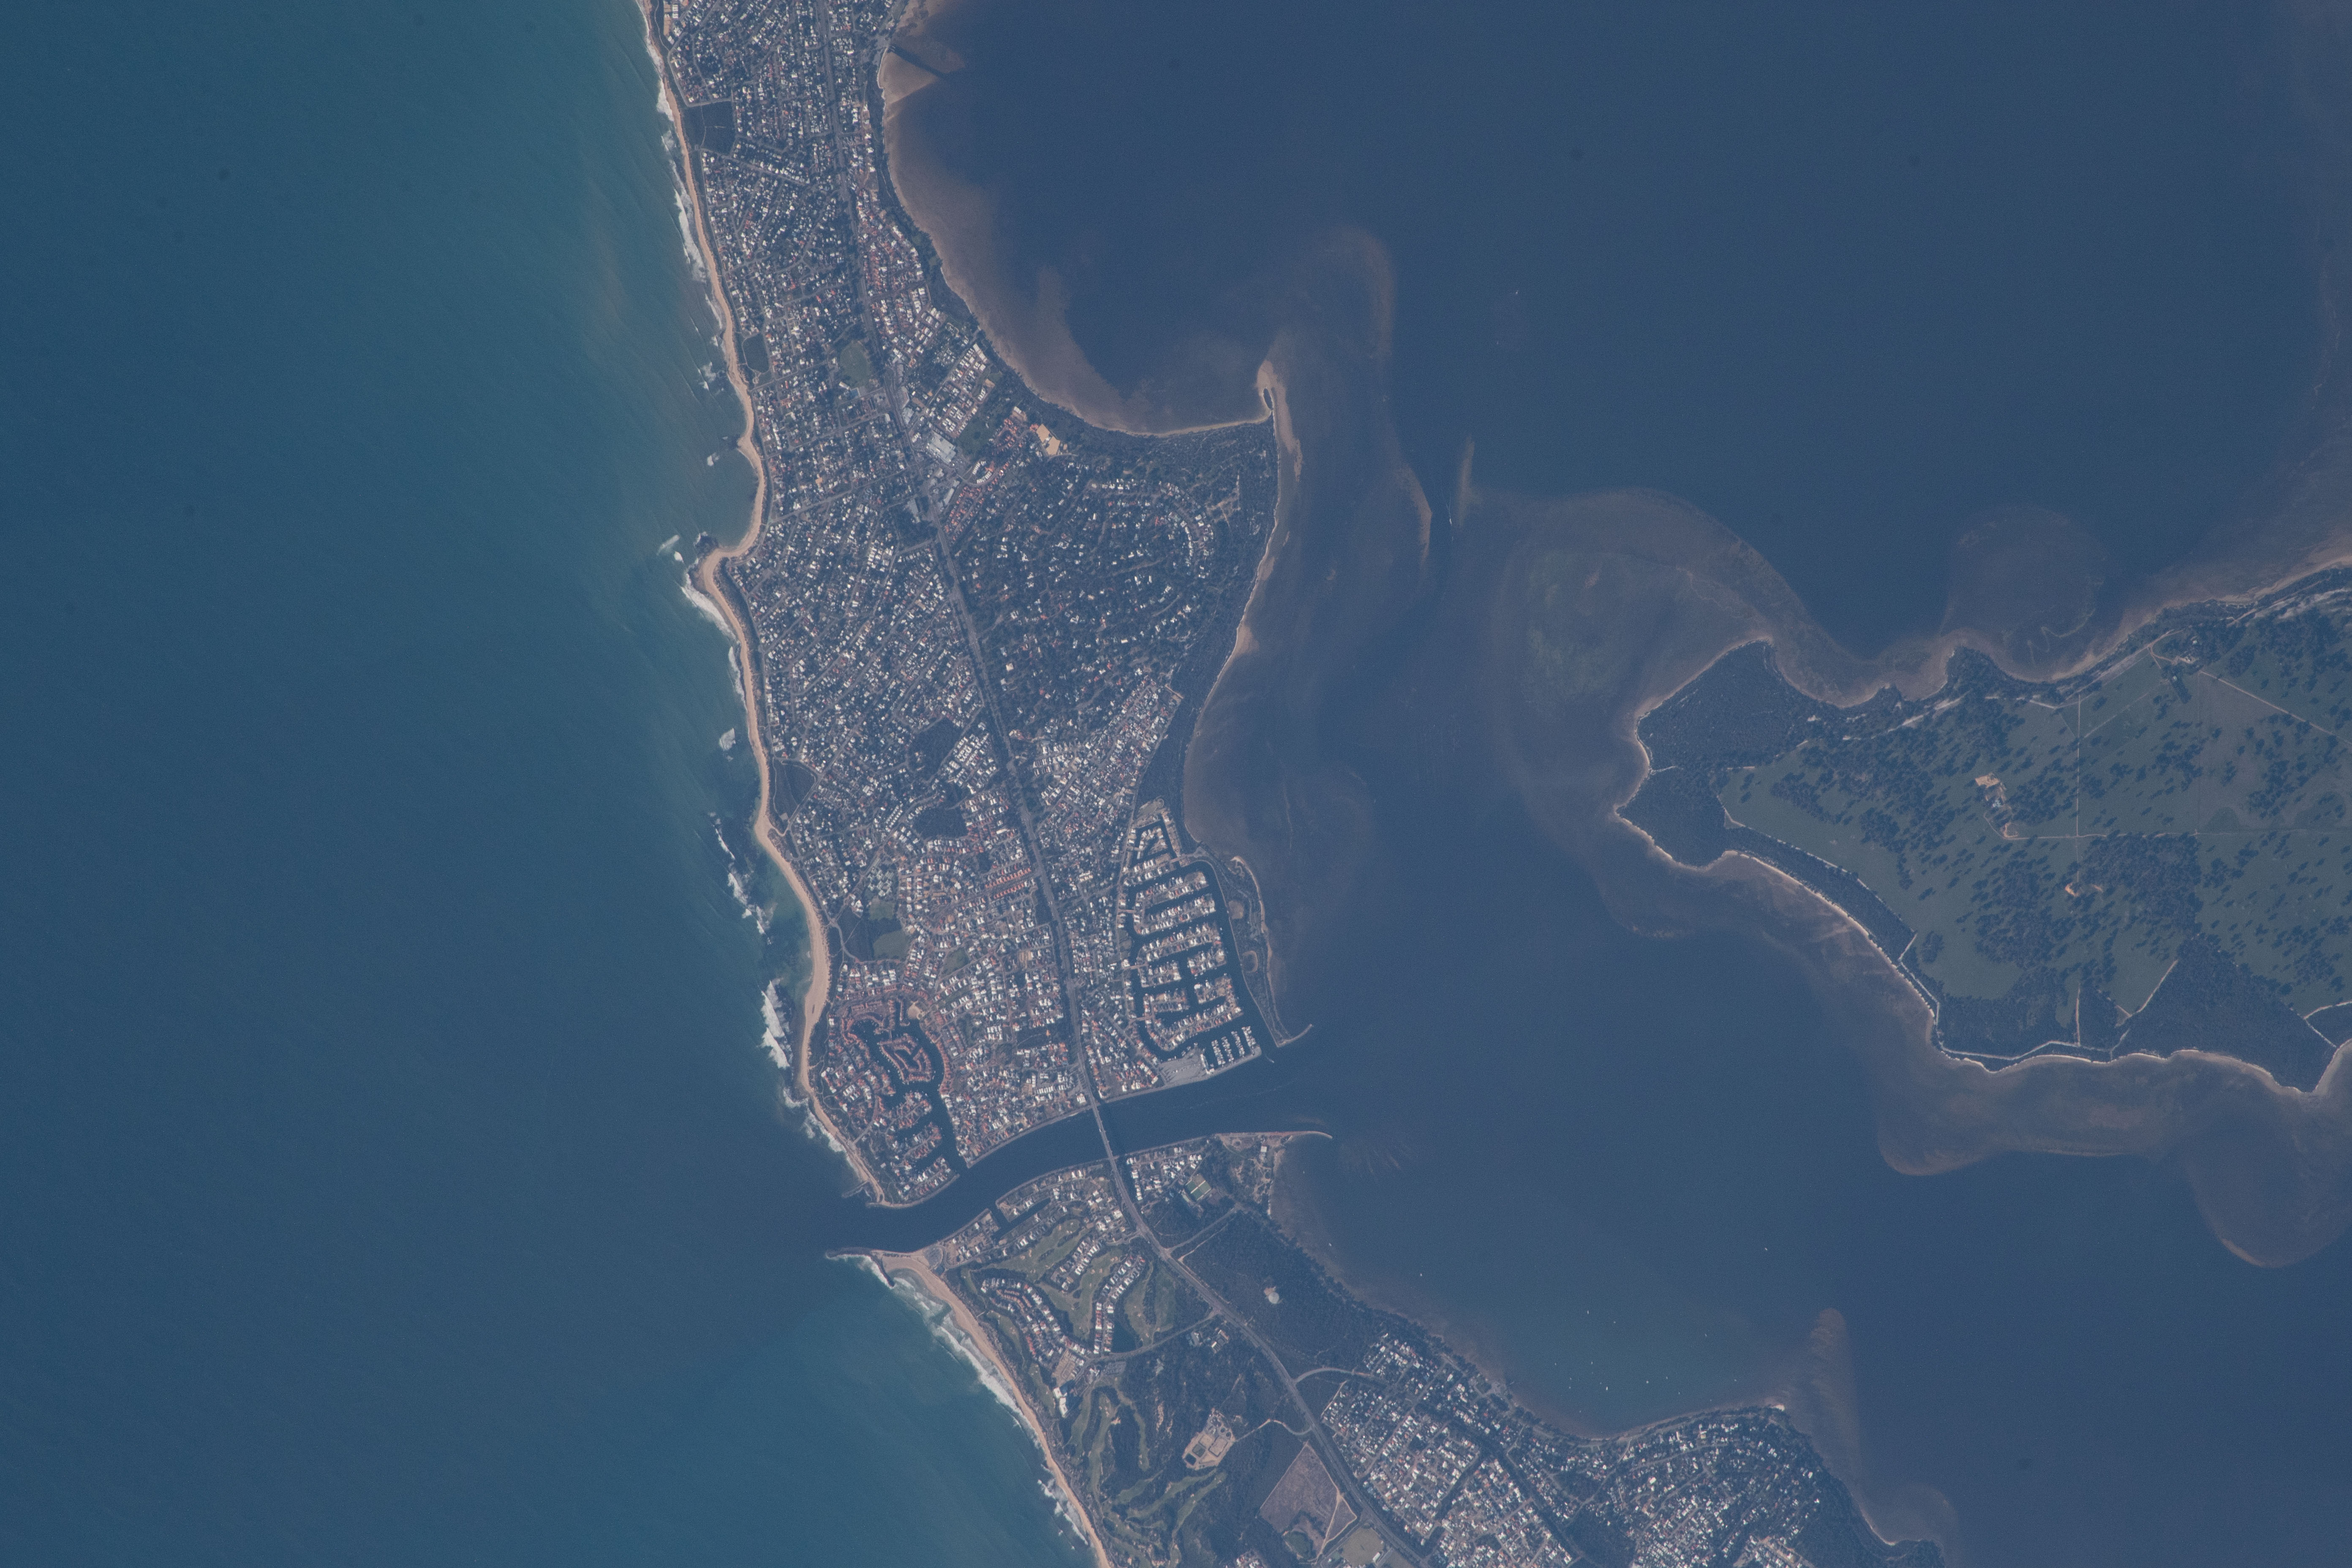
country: AUSTRALIA-WA
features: ESTUARY, DAWESVILLE CHANNEL, WANNANUP, AUSTRALIA
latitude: -32.6
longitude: 115.7
